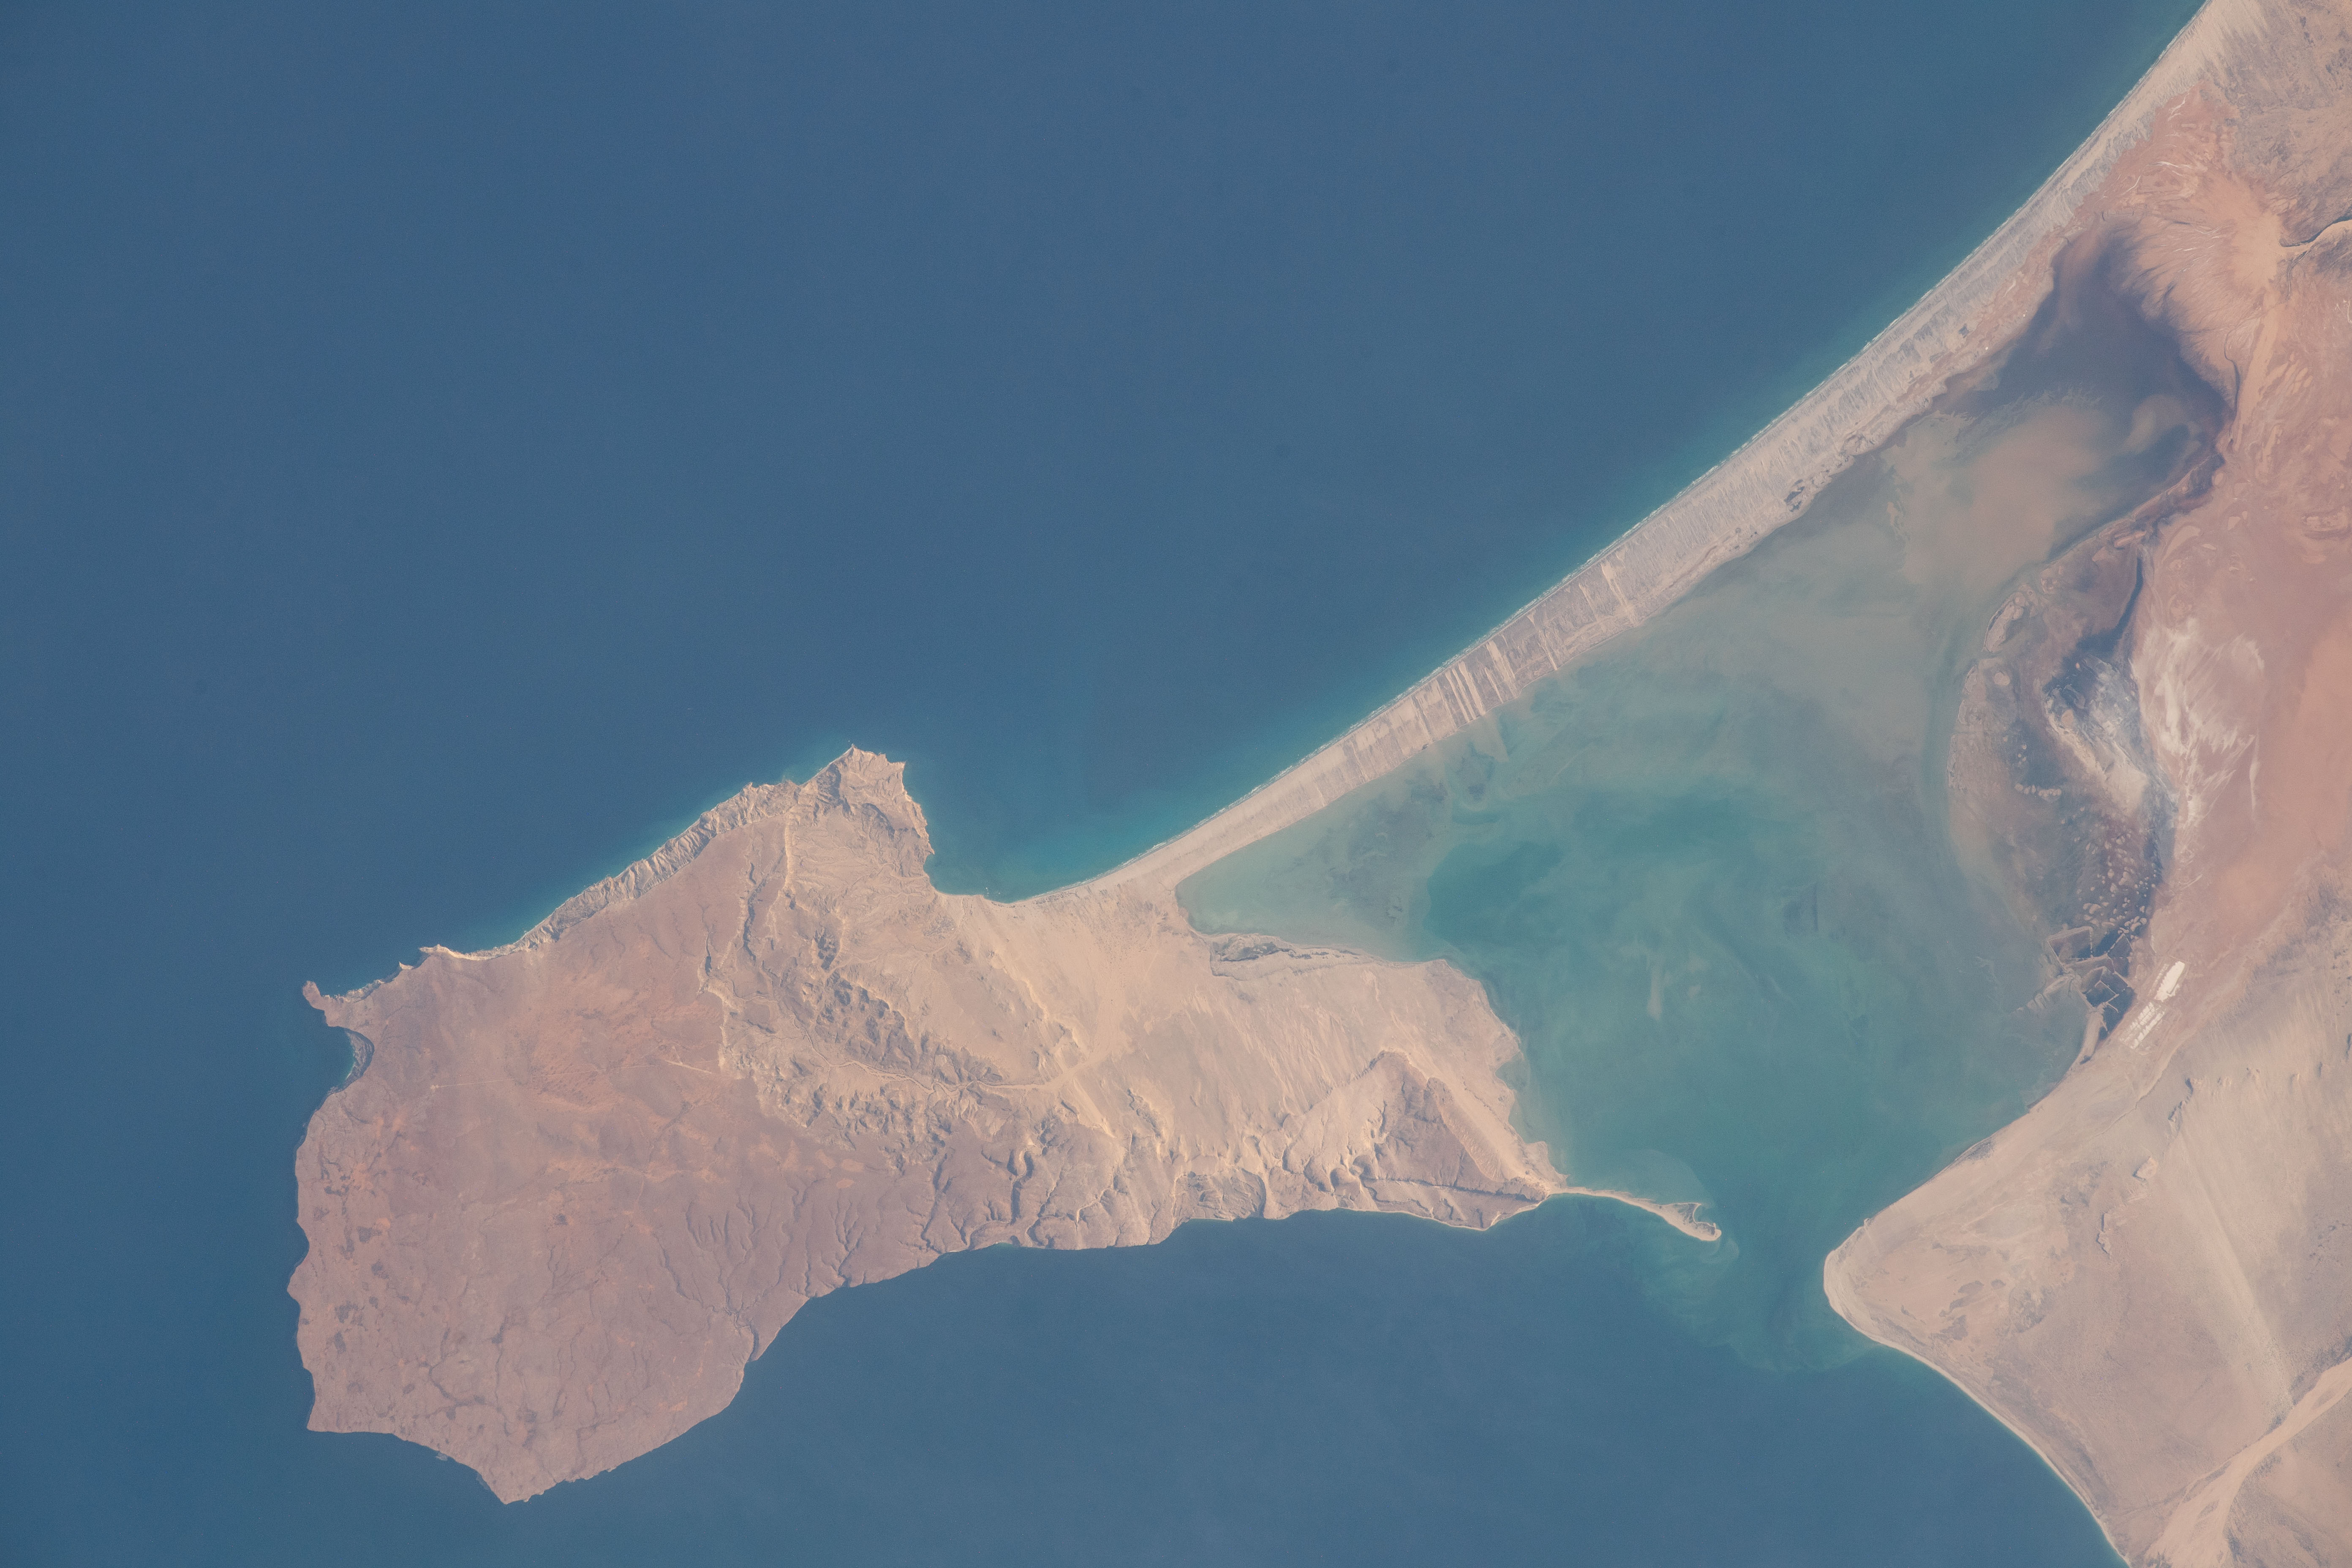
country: SOMALIA
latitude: 10.4
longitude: 51.2
